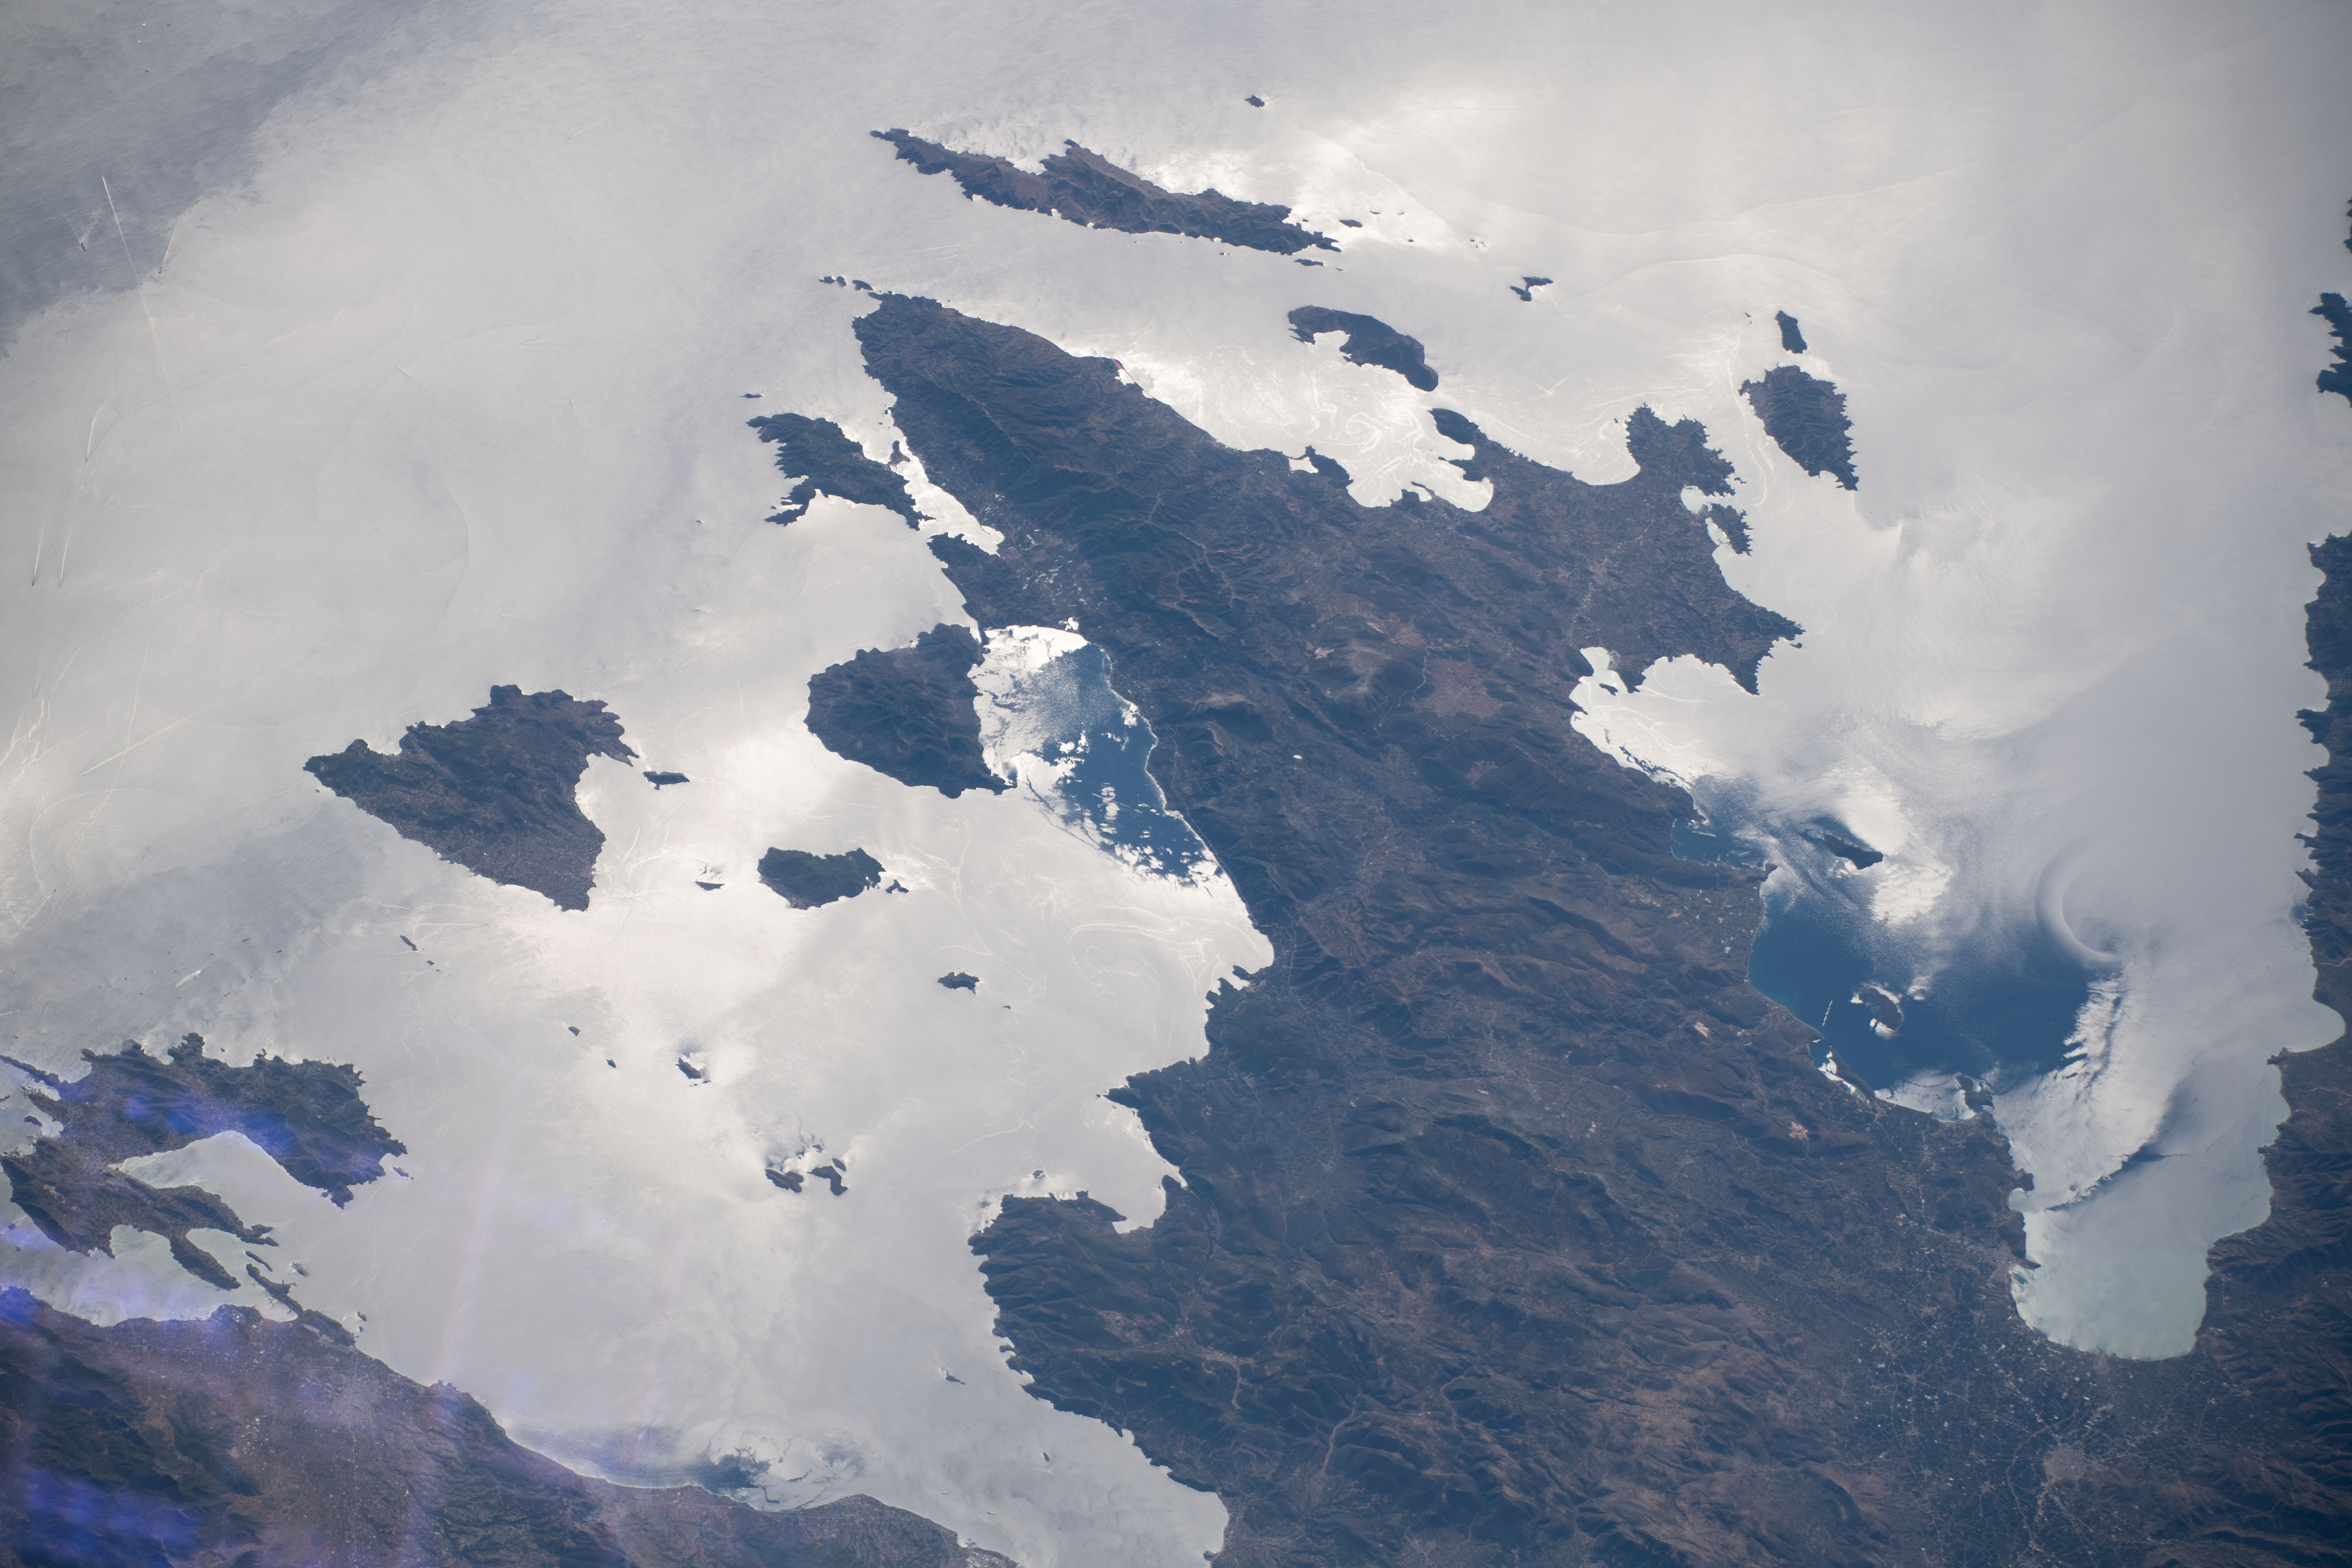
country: GREECE
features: PELOPONNISOS DYTIKI ELLADA KE LONIO
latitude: 37.5
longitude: 23.2
